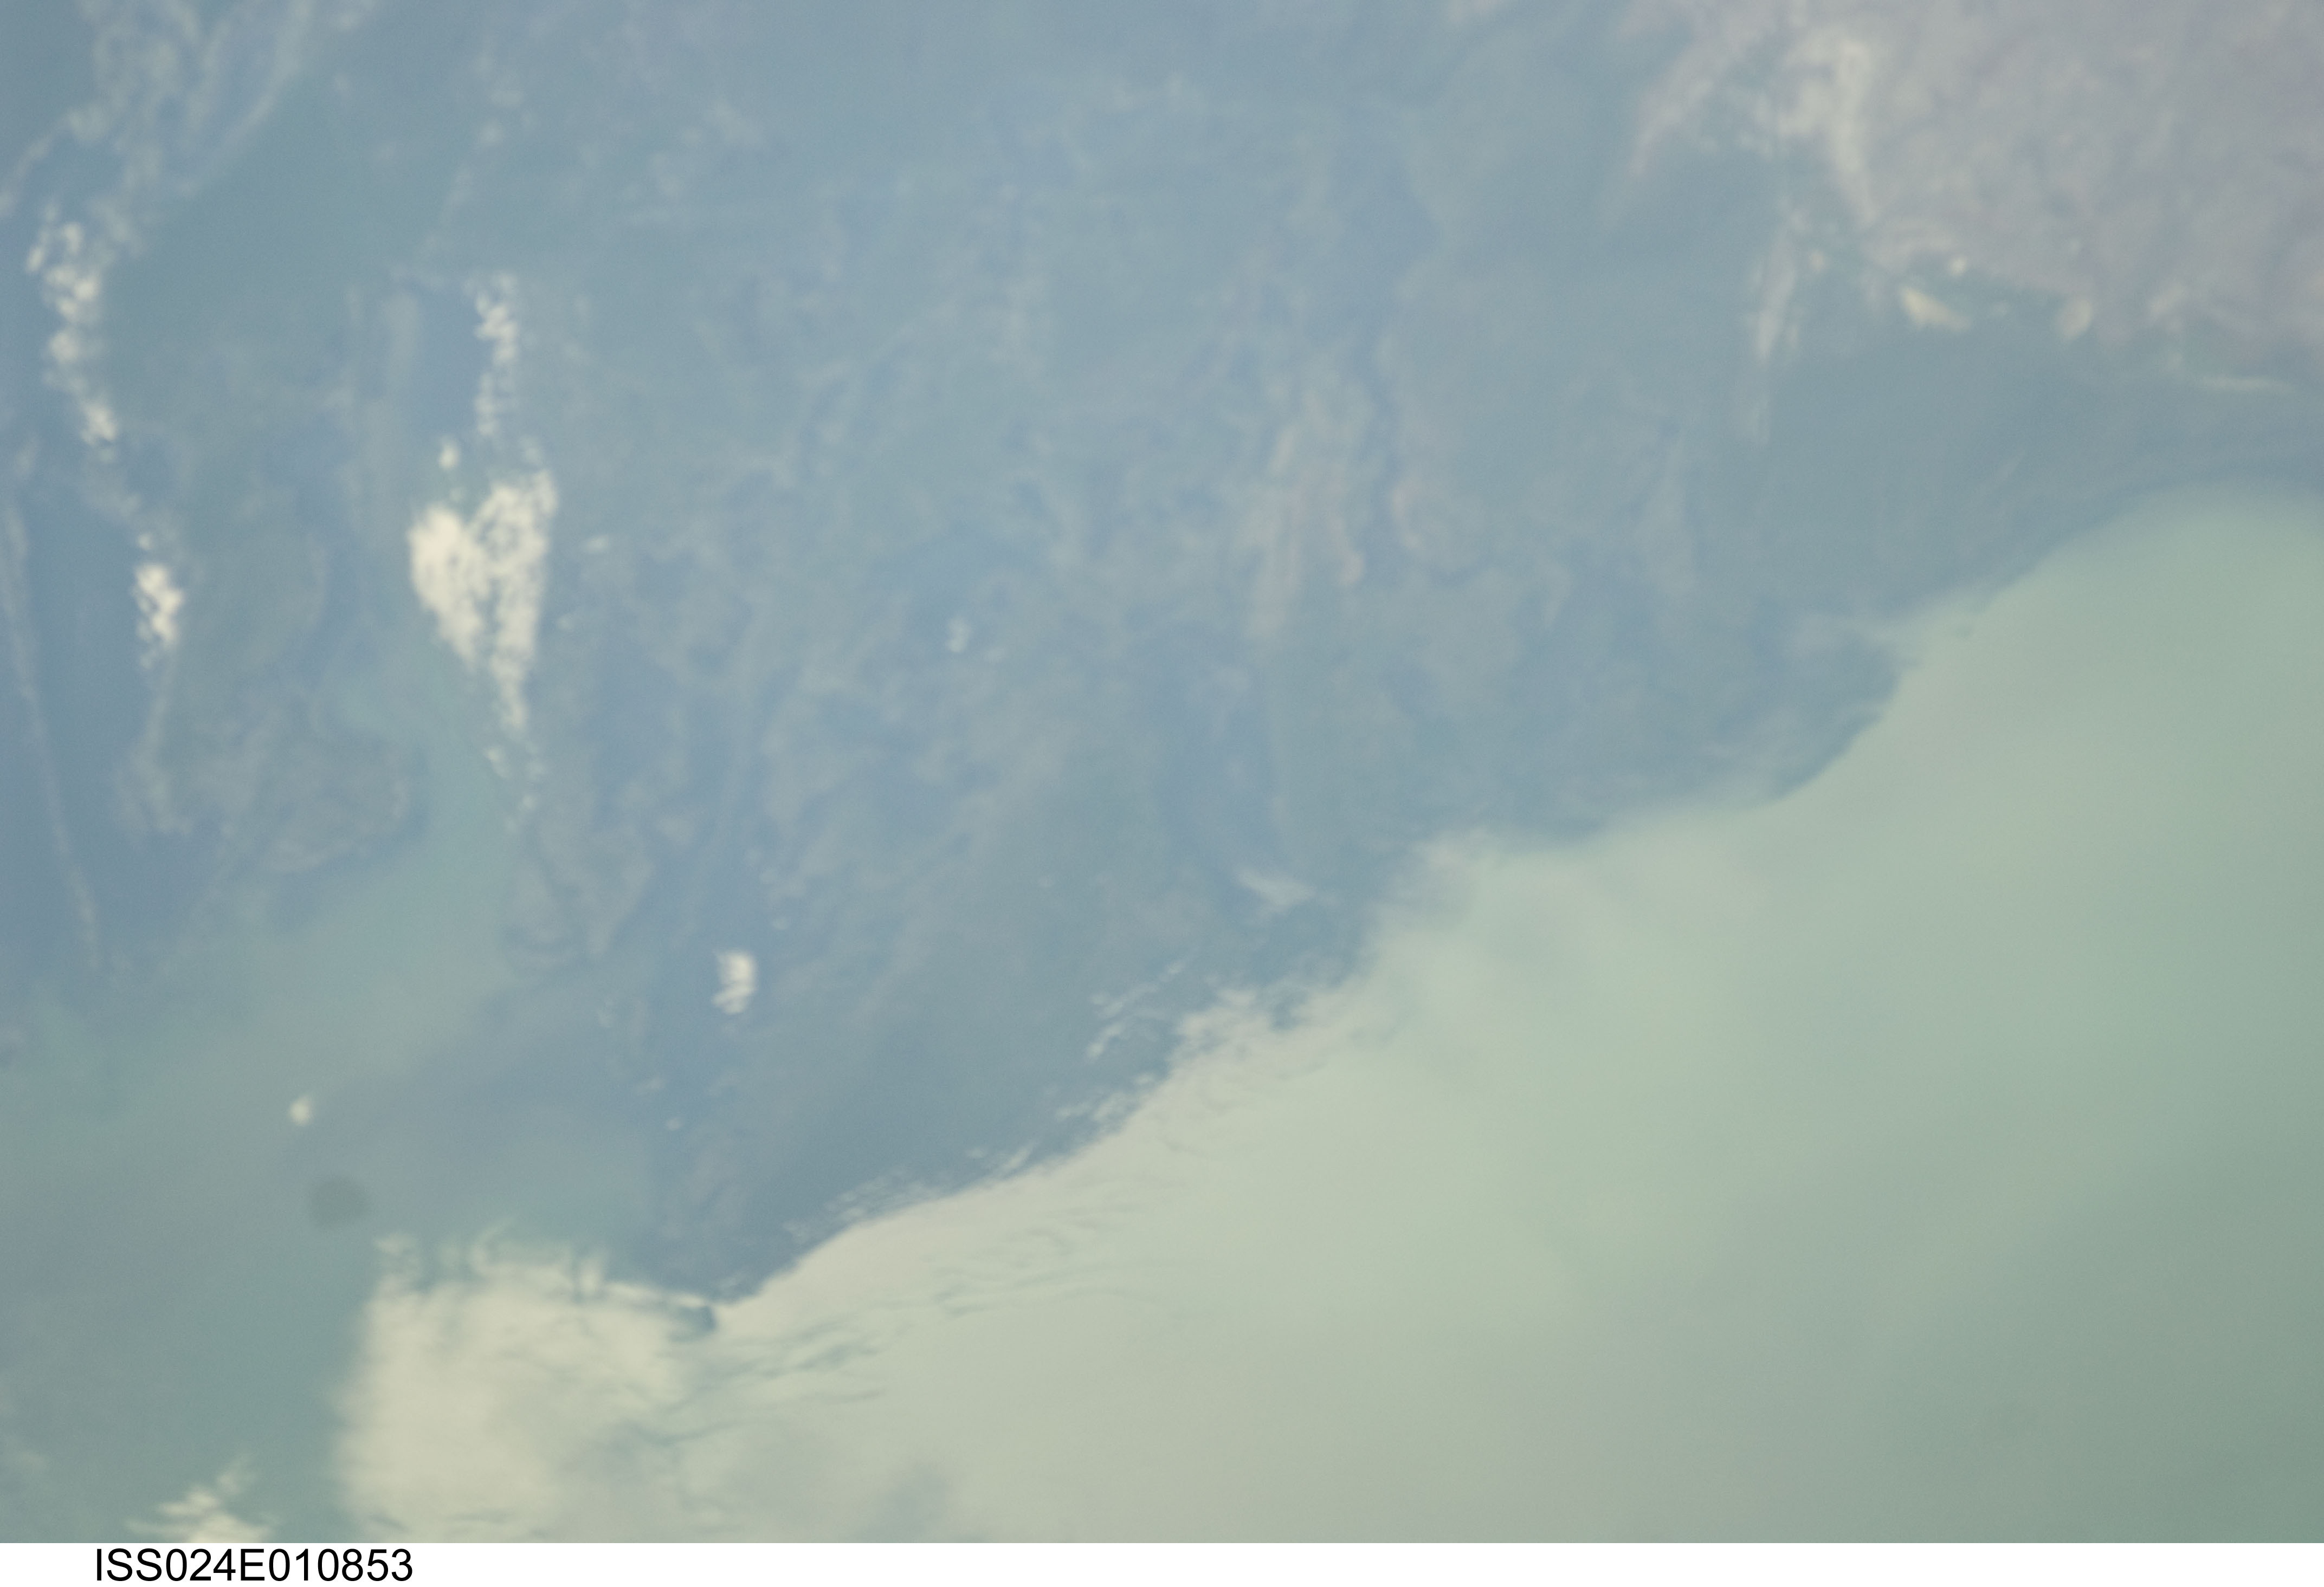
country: KAZAKHSTAN
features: ZALIV SINEYE MORTSO, CHANNELS, SOFT
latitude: 46.4
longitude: 49.8
